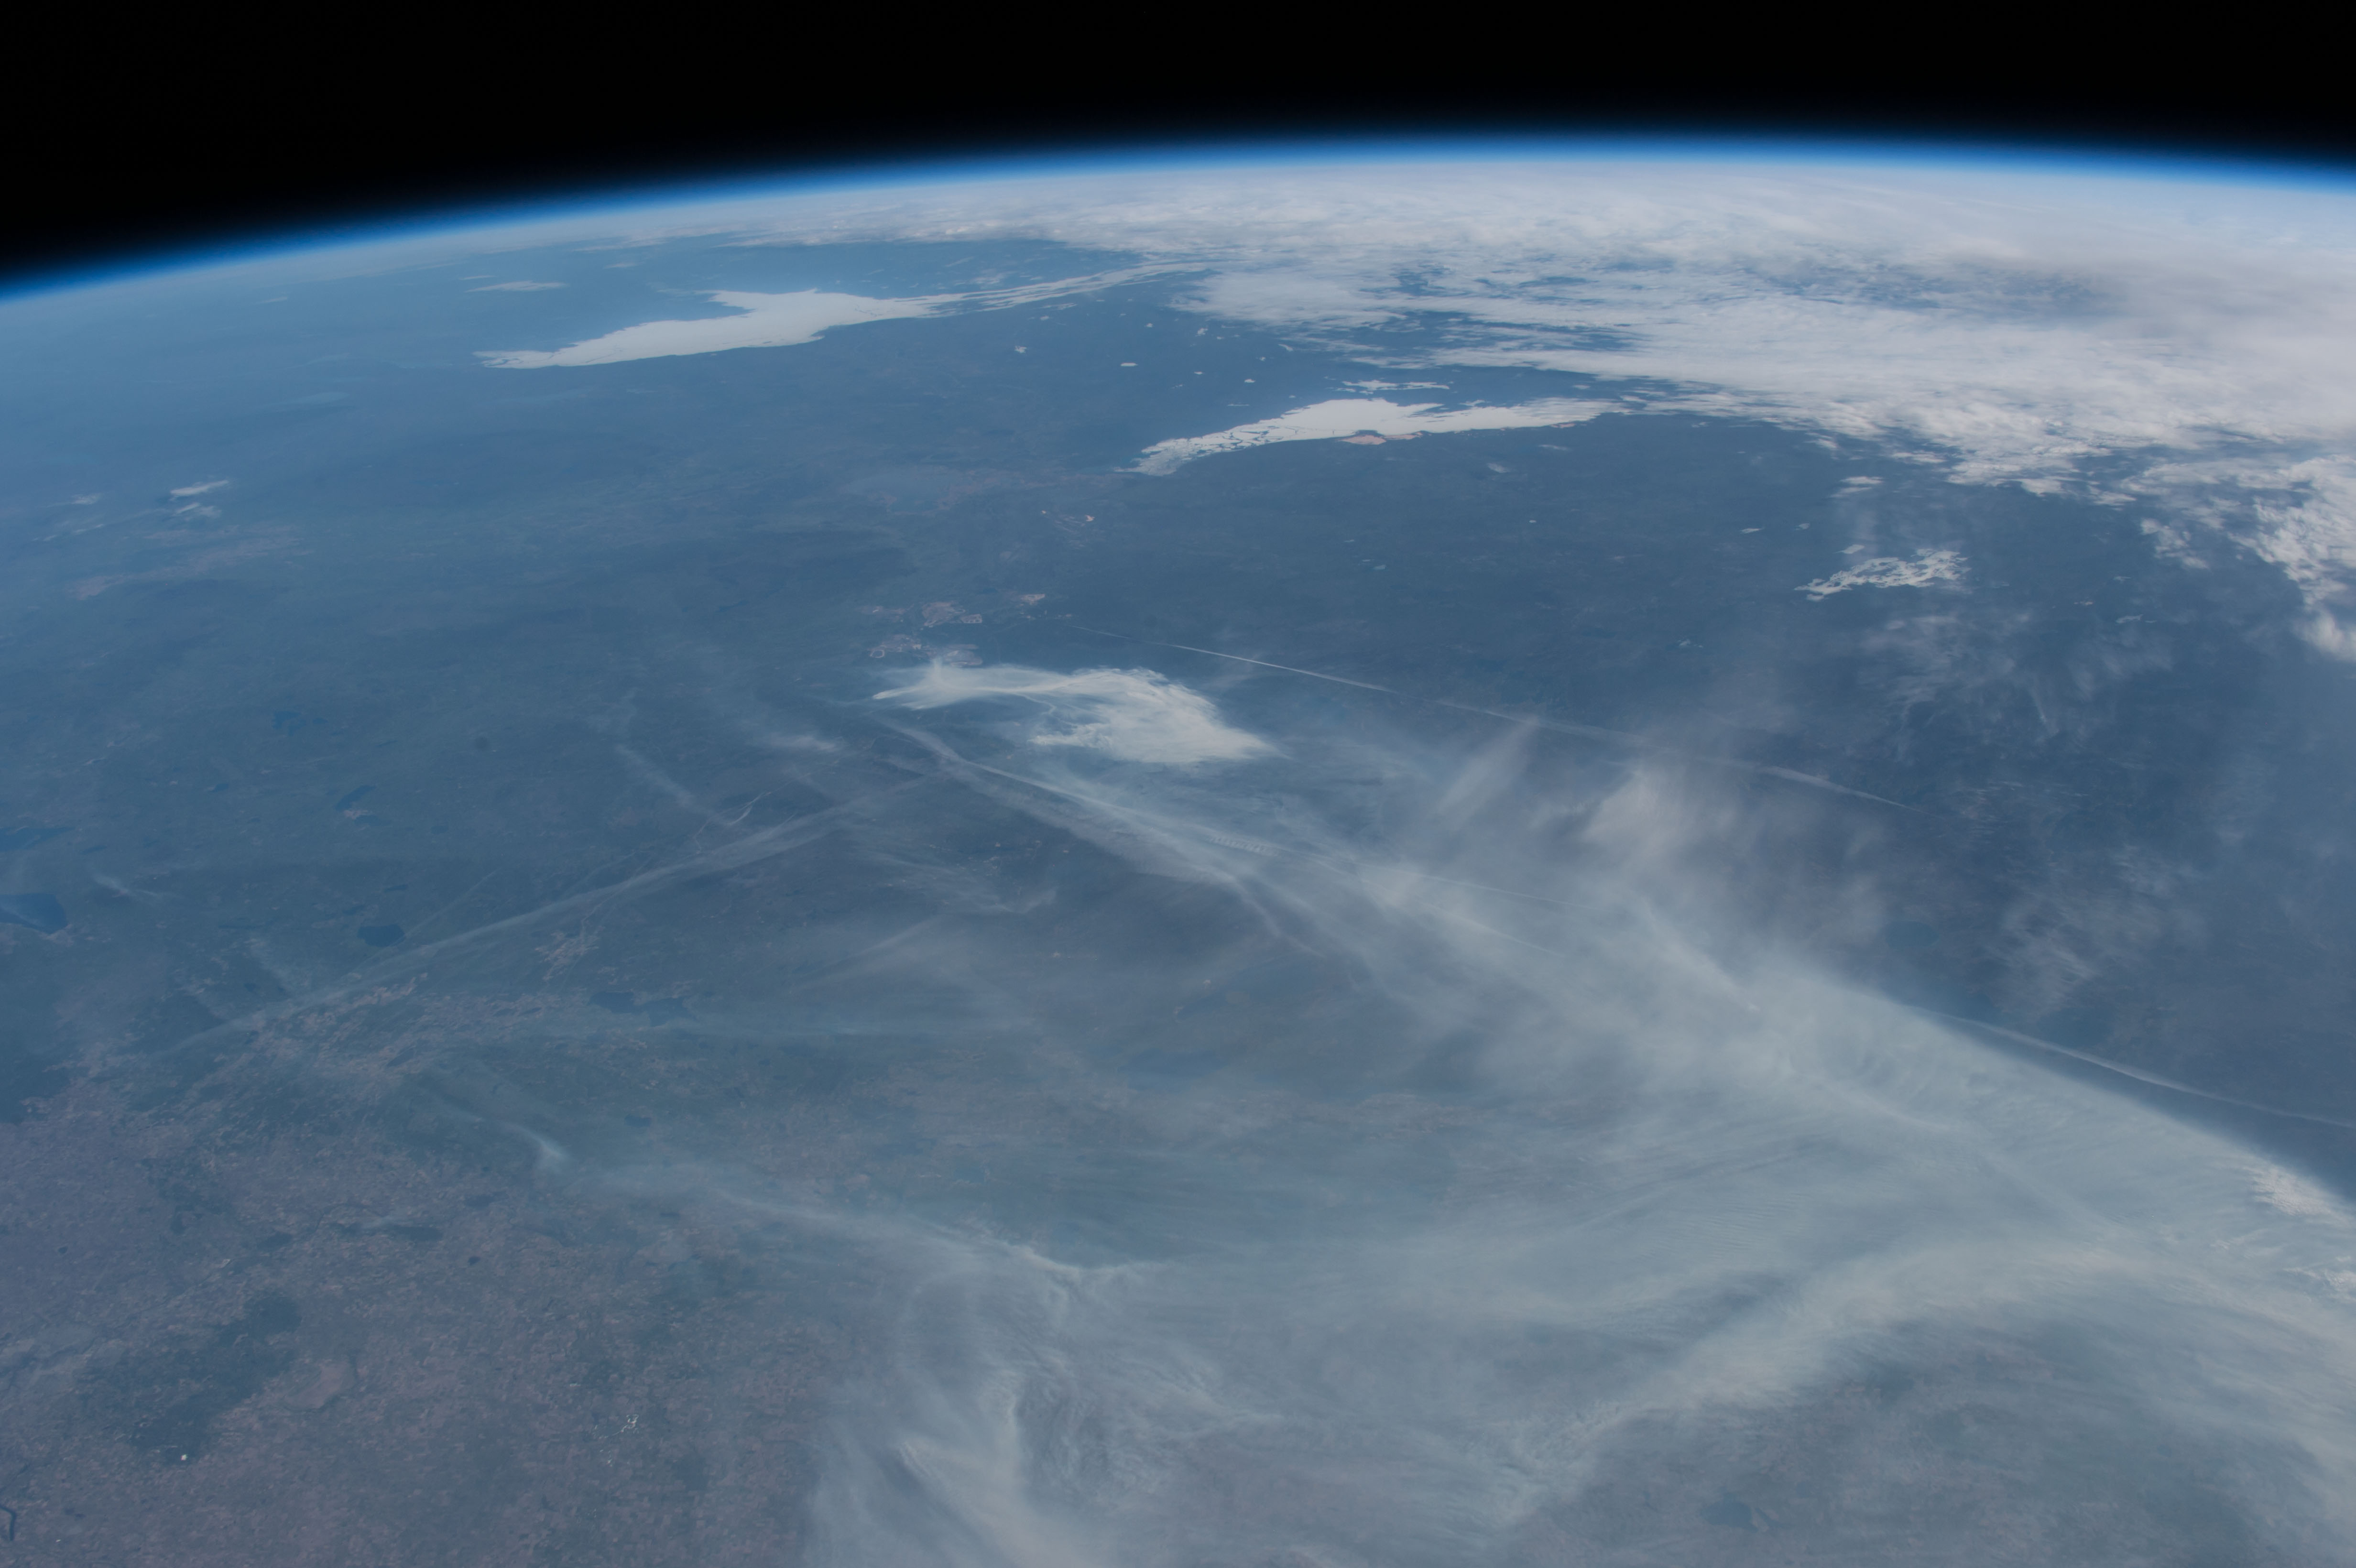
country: CANADA-A
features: PAN-FORT MCMURRAY AREA, FIRE PLUMES, L. ATHABASCA, GREAT SLAVE L., ICE
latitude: 56.5
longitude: -110.5
